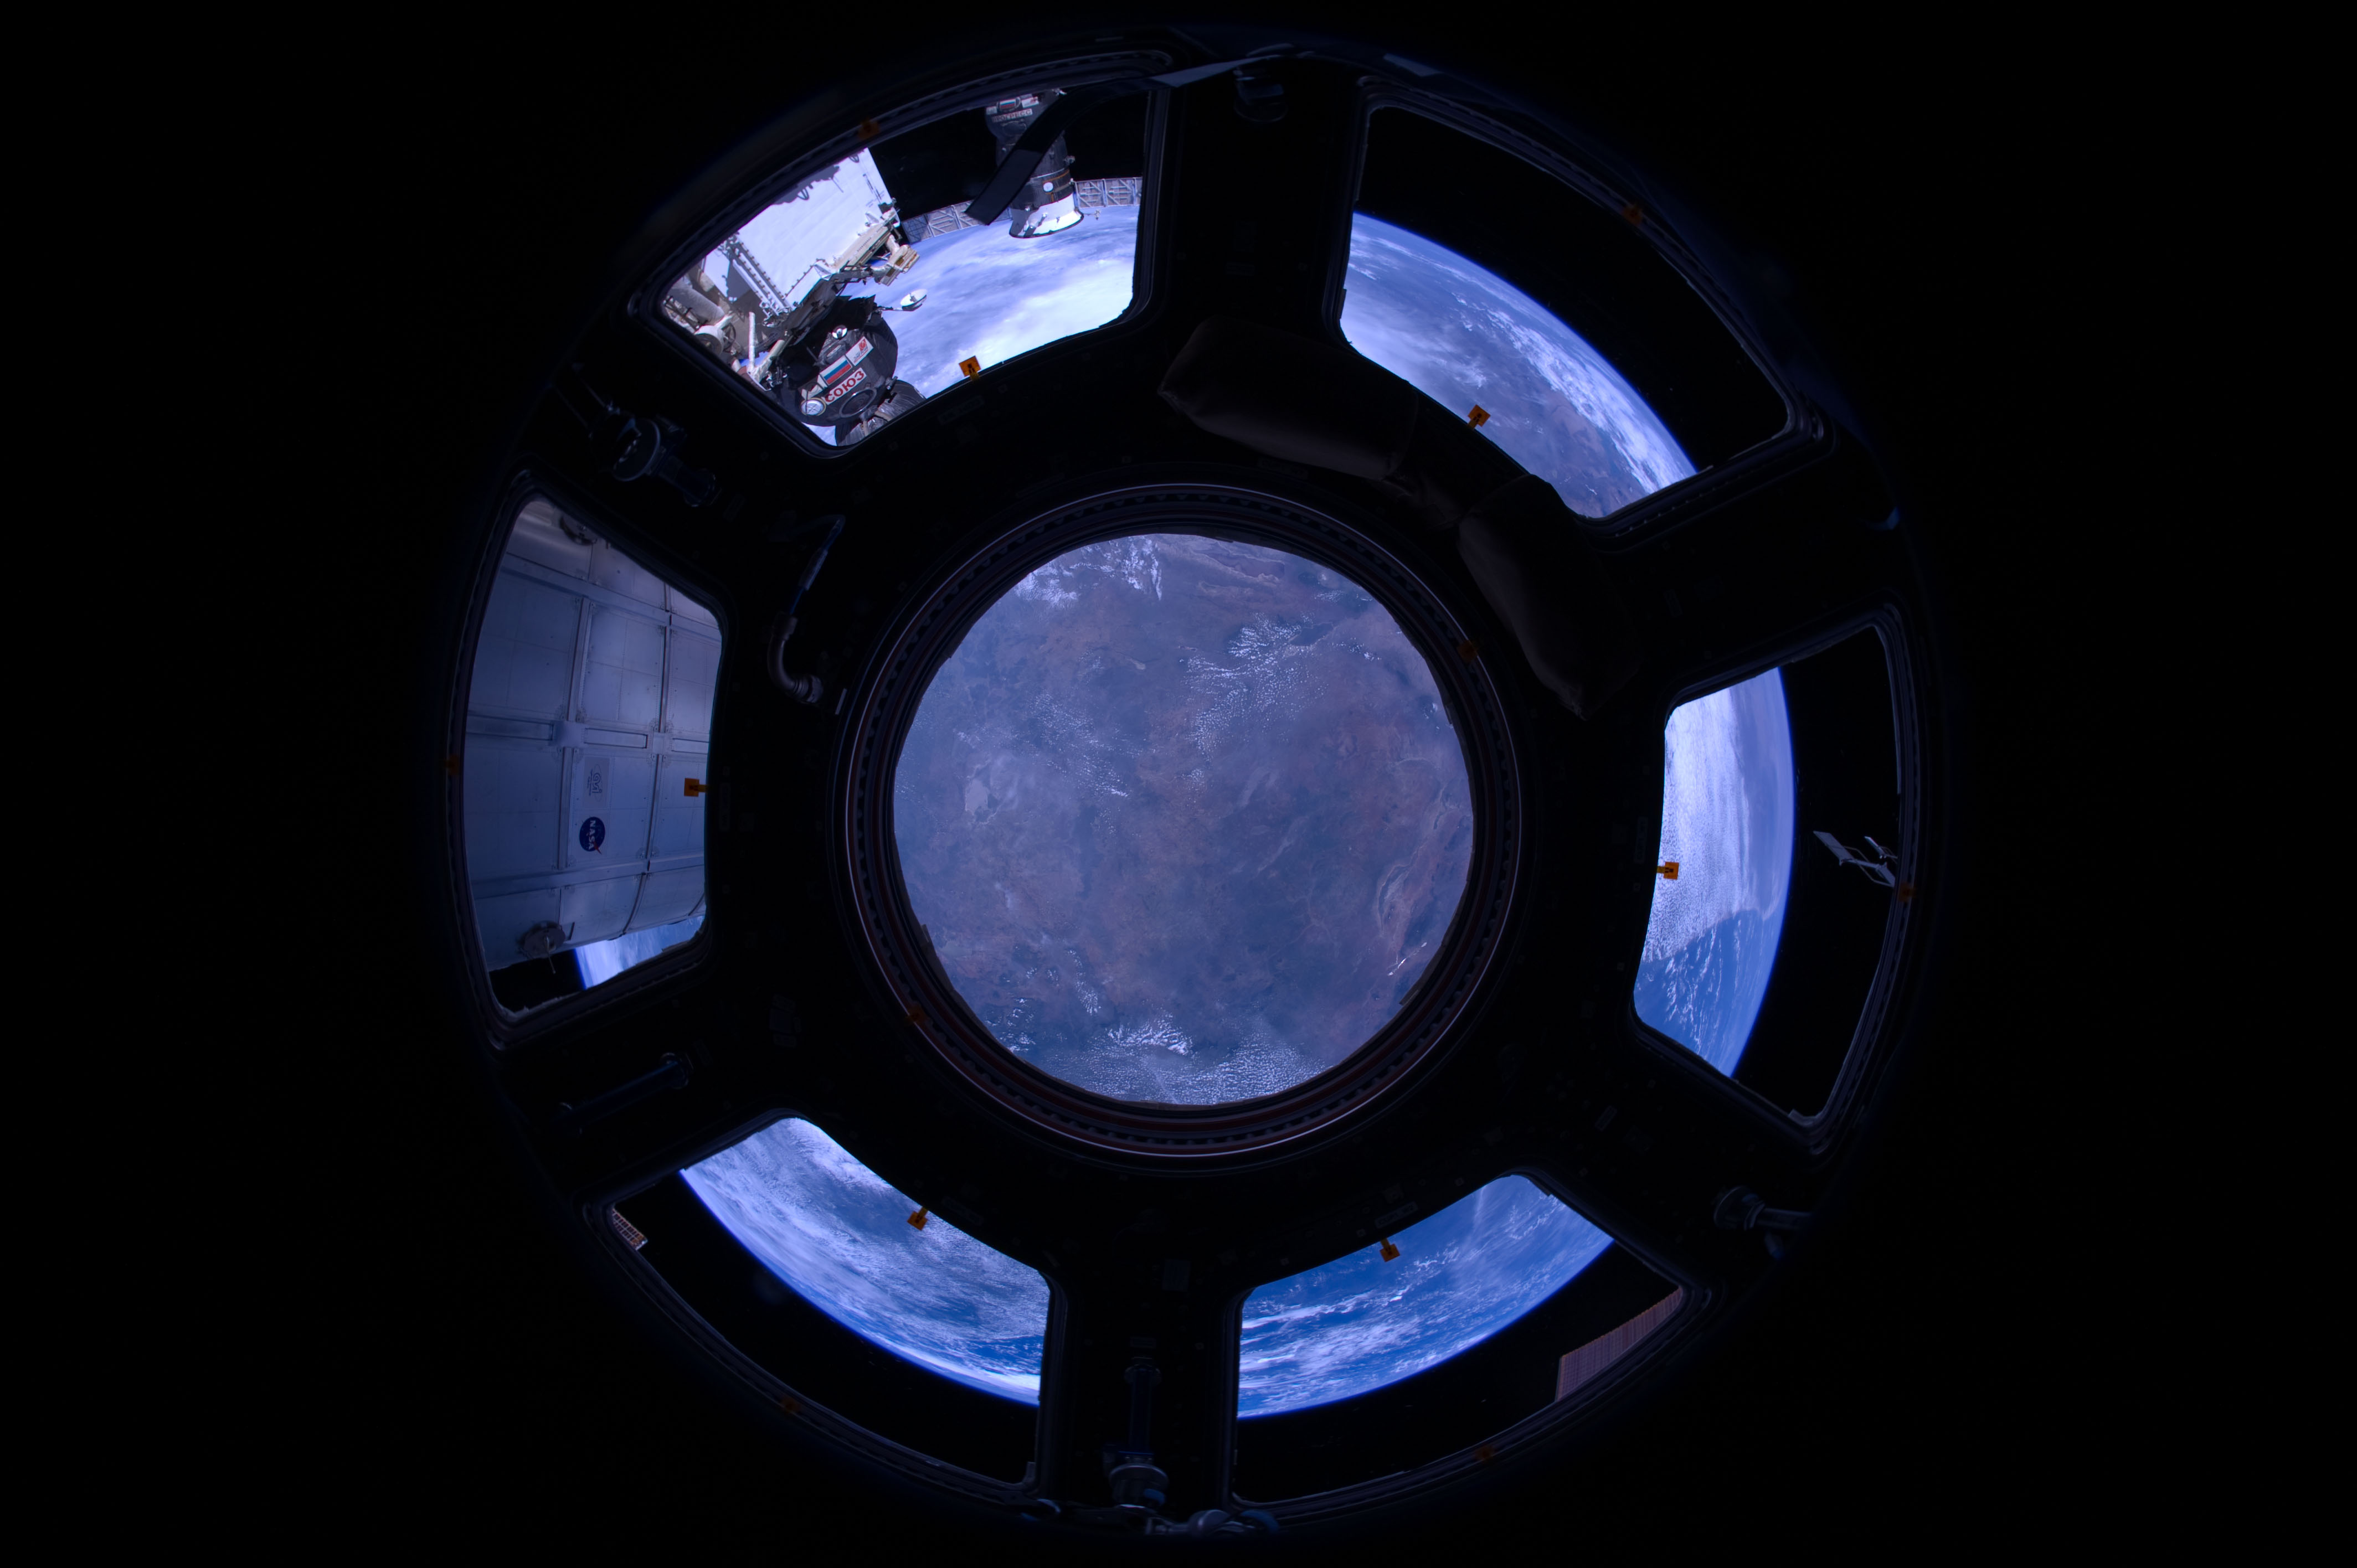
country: TANZANIA
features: L. SULUNGA, MAHENGE SCARP, RUVU DRAIN.
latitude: -5.0
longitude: 36.5
